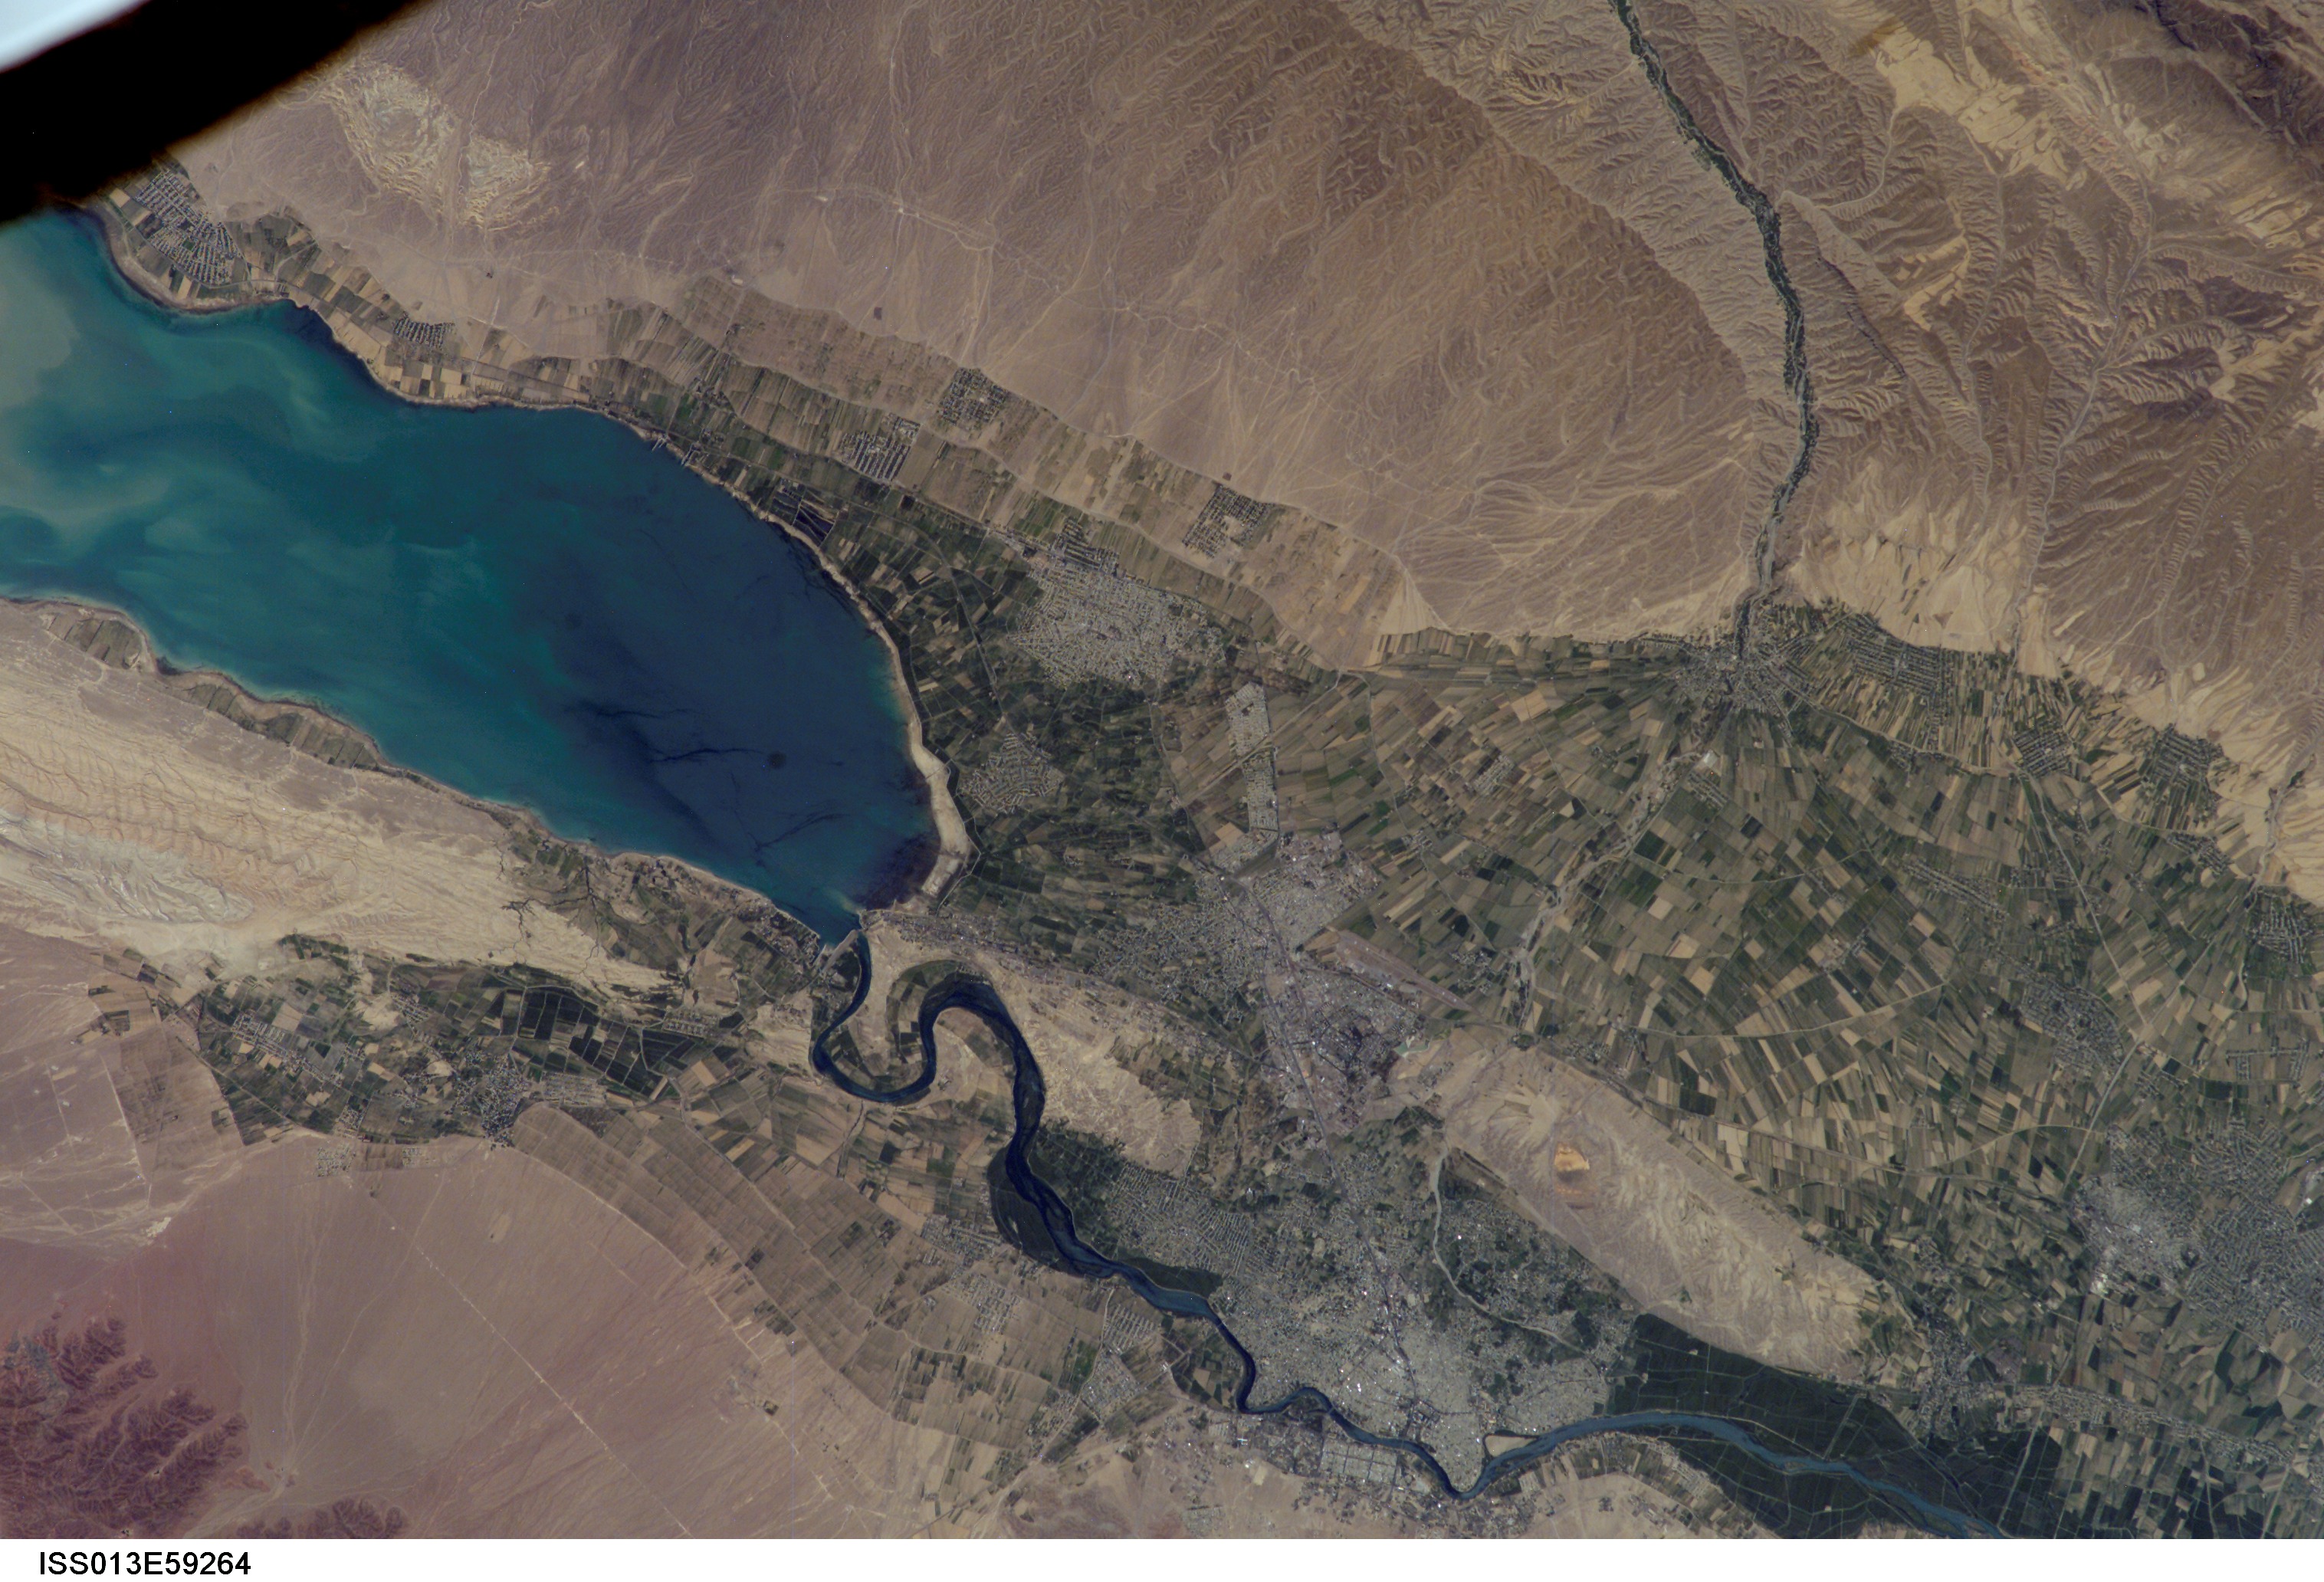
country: KYRGYZSTAN
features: SYRDAR'YA R., AGR., KHUJAND, RES.
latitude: 40.0
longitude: 70.0
